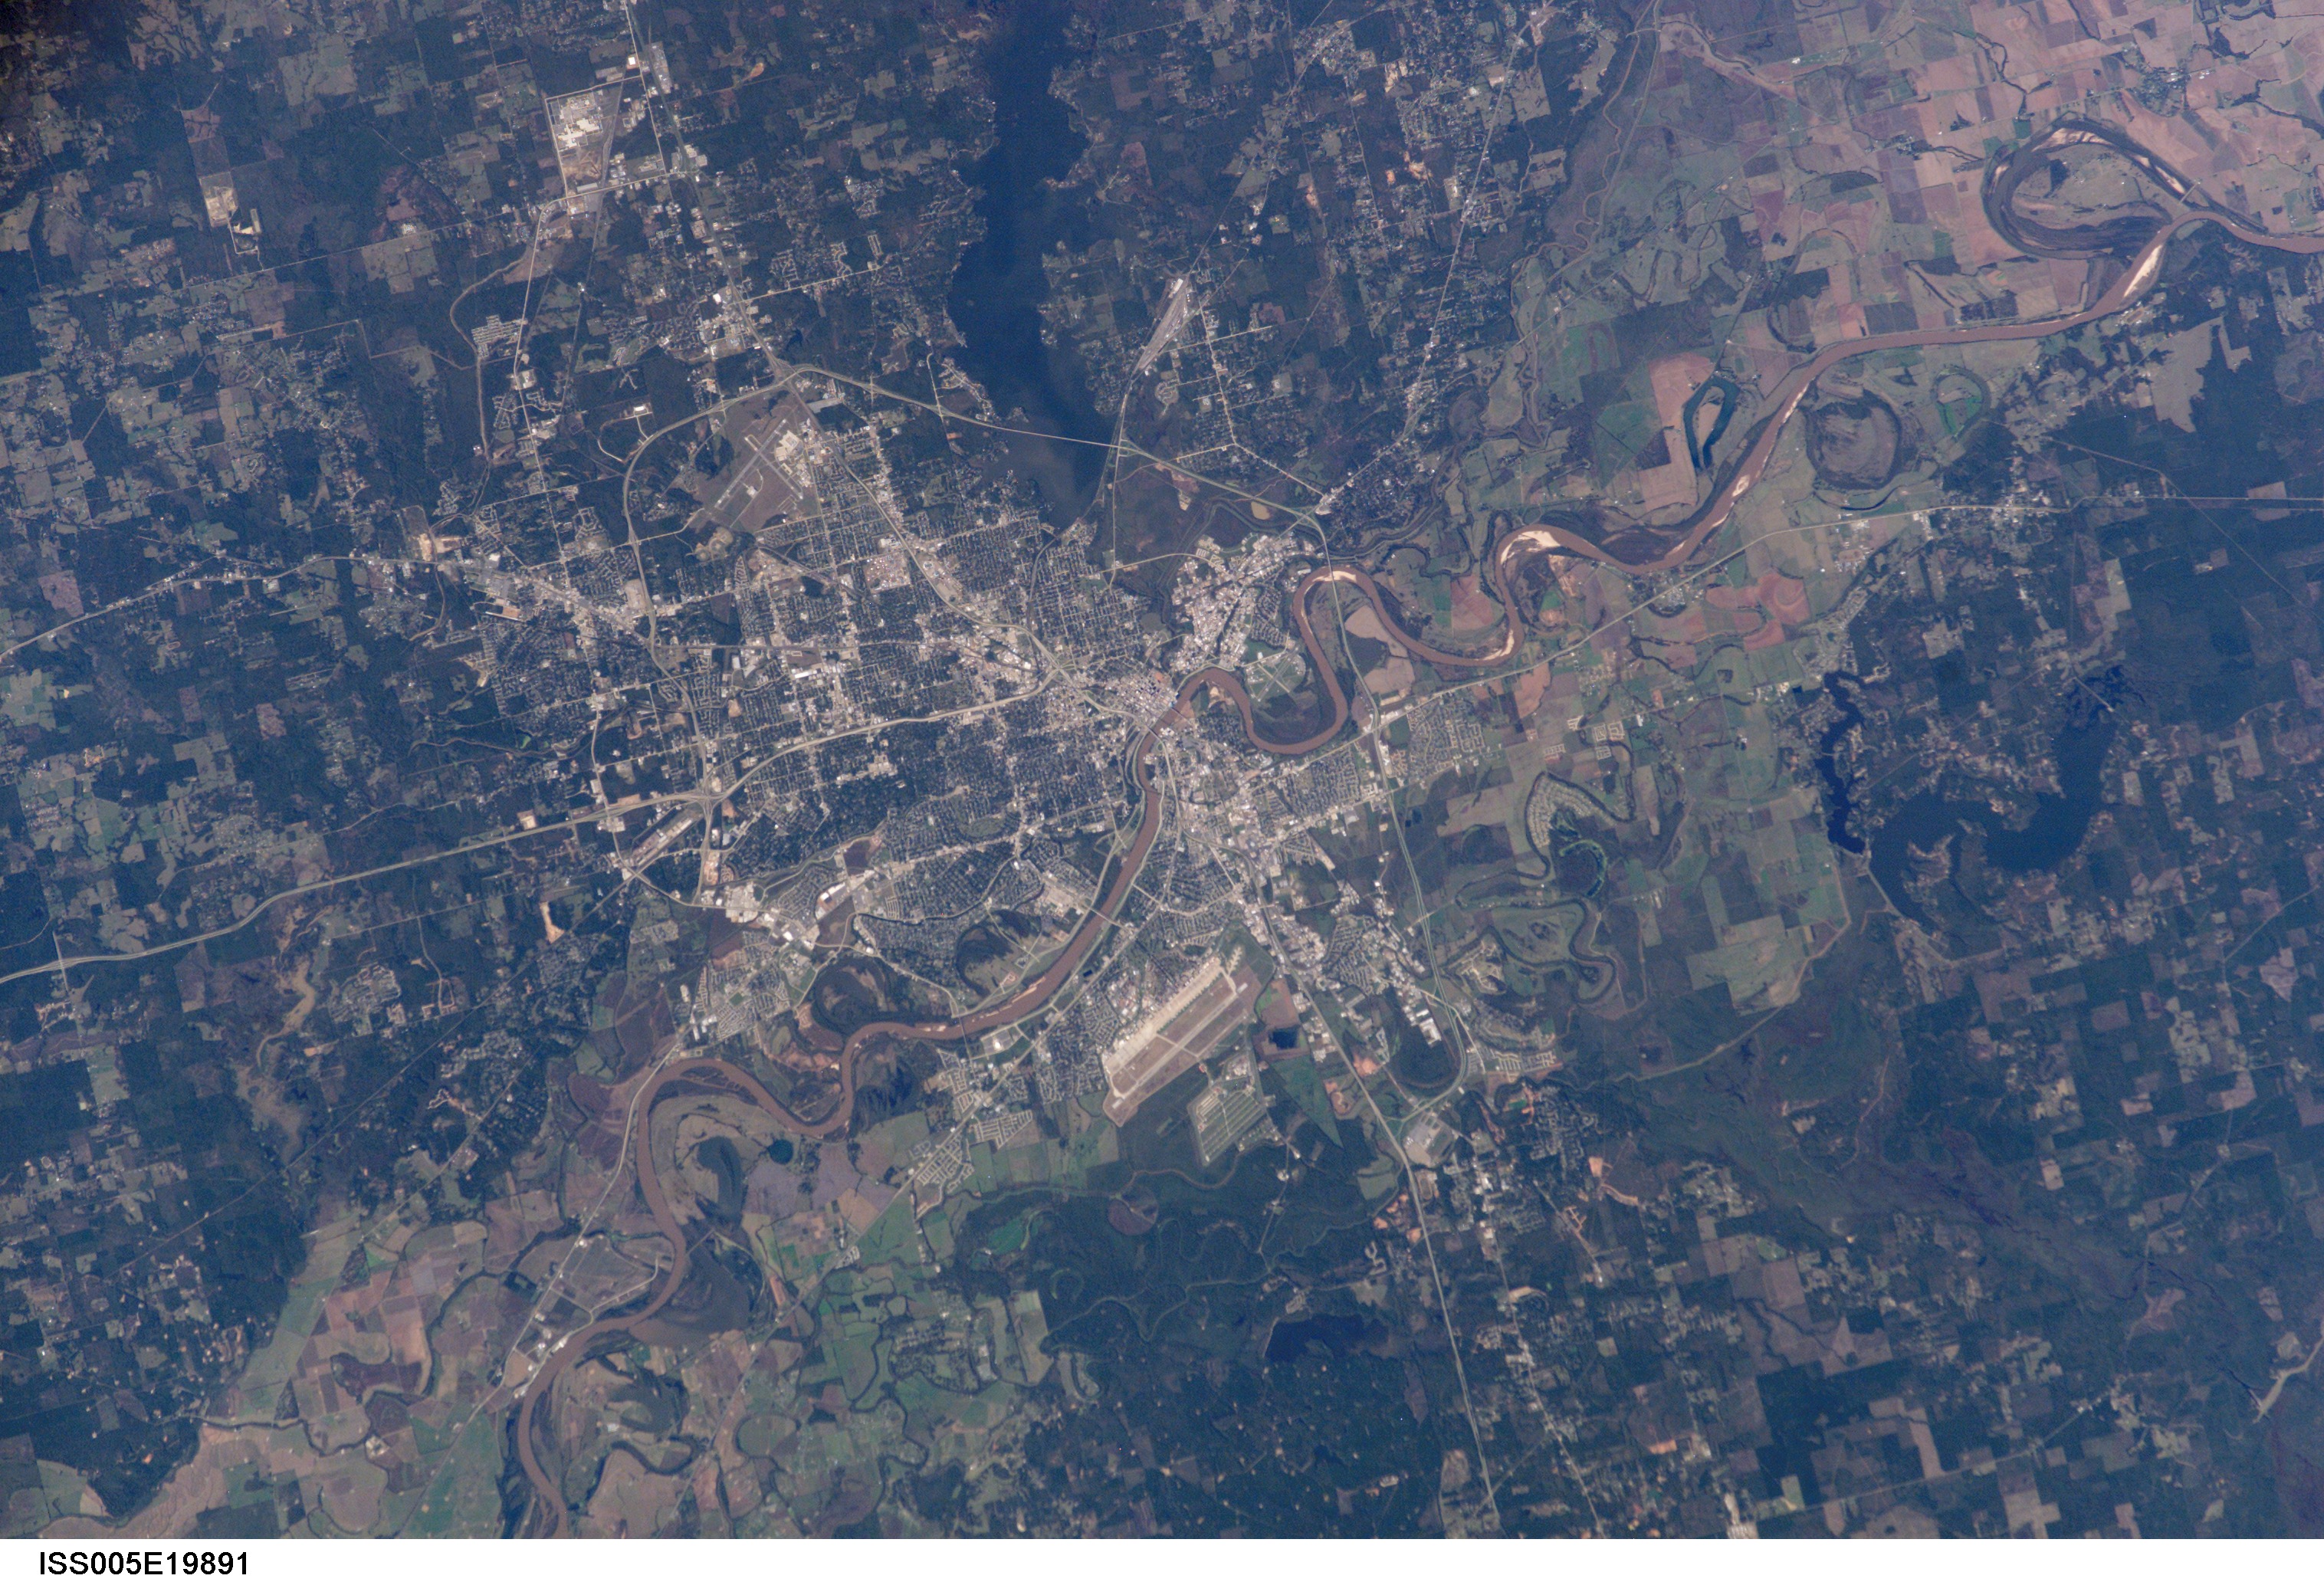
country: USA-LOUISIANA
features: LA, SHREVEPORT CY., RED RIVER, I-20, AGR.,BARKSDALE AFB (BAD), BOSSIER CITY, SHREVEPORT, LA,SHREVEPORT, RED RIVER, BARKSDALE AFB, SHREVEPORT REGIONAL AIRPORT, CROSS LAKE, I-220, I-20, I-49, BOSSIER CITY,SHREVPORT CY., RED R., CROSS L., CYPRESS BAYOU RES., LOUISIANA,SHREVEPORT LA
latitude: 32.5
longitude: -93.7
